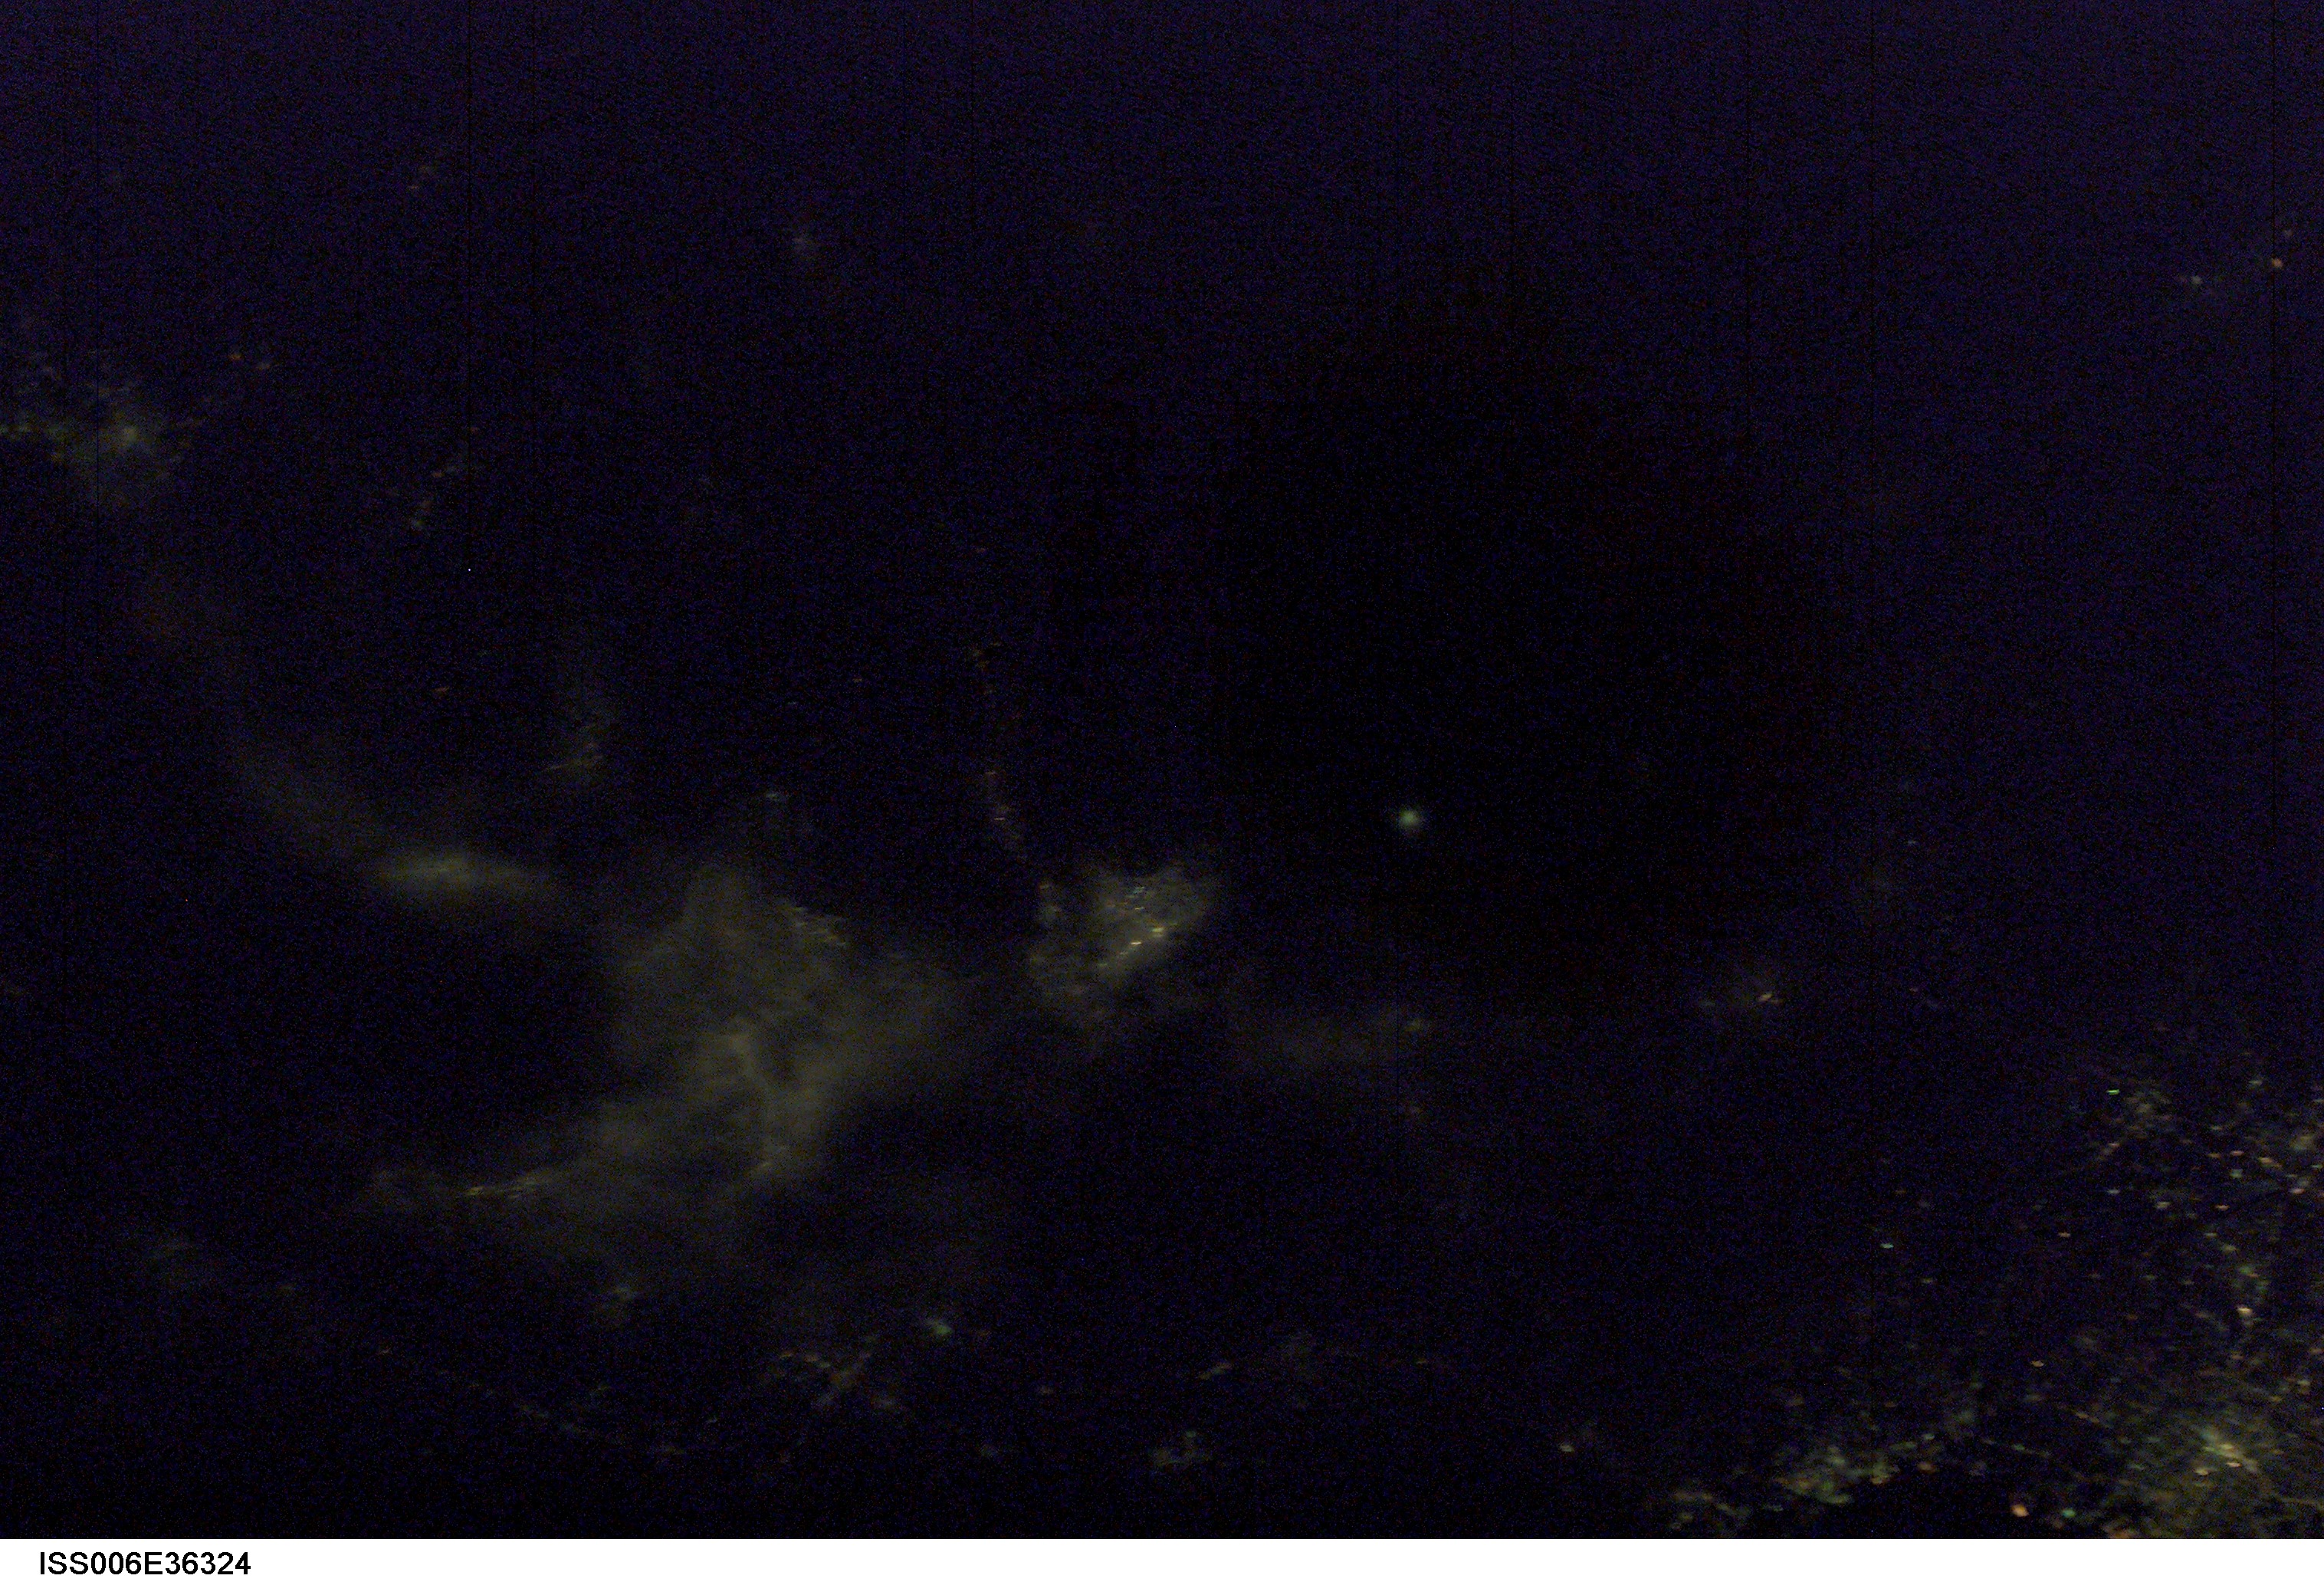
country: JAPAN
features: DARK EARTHOBS
